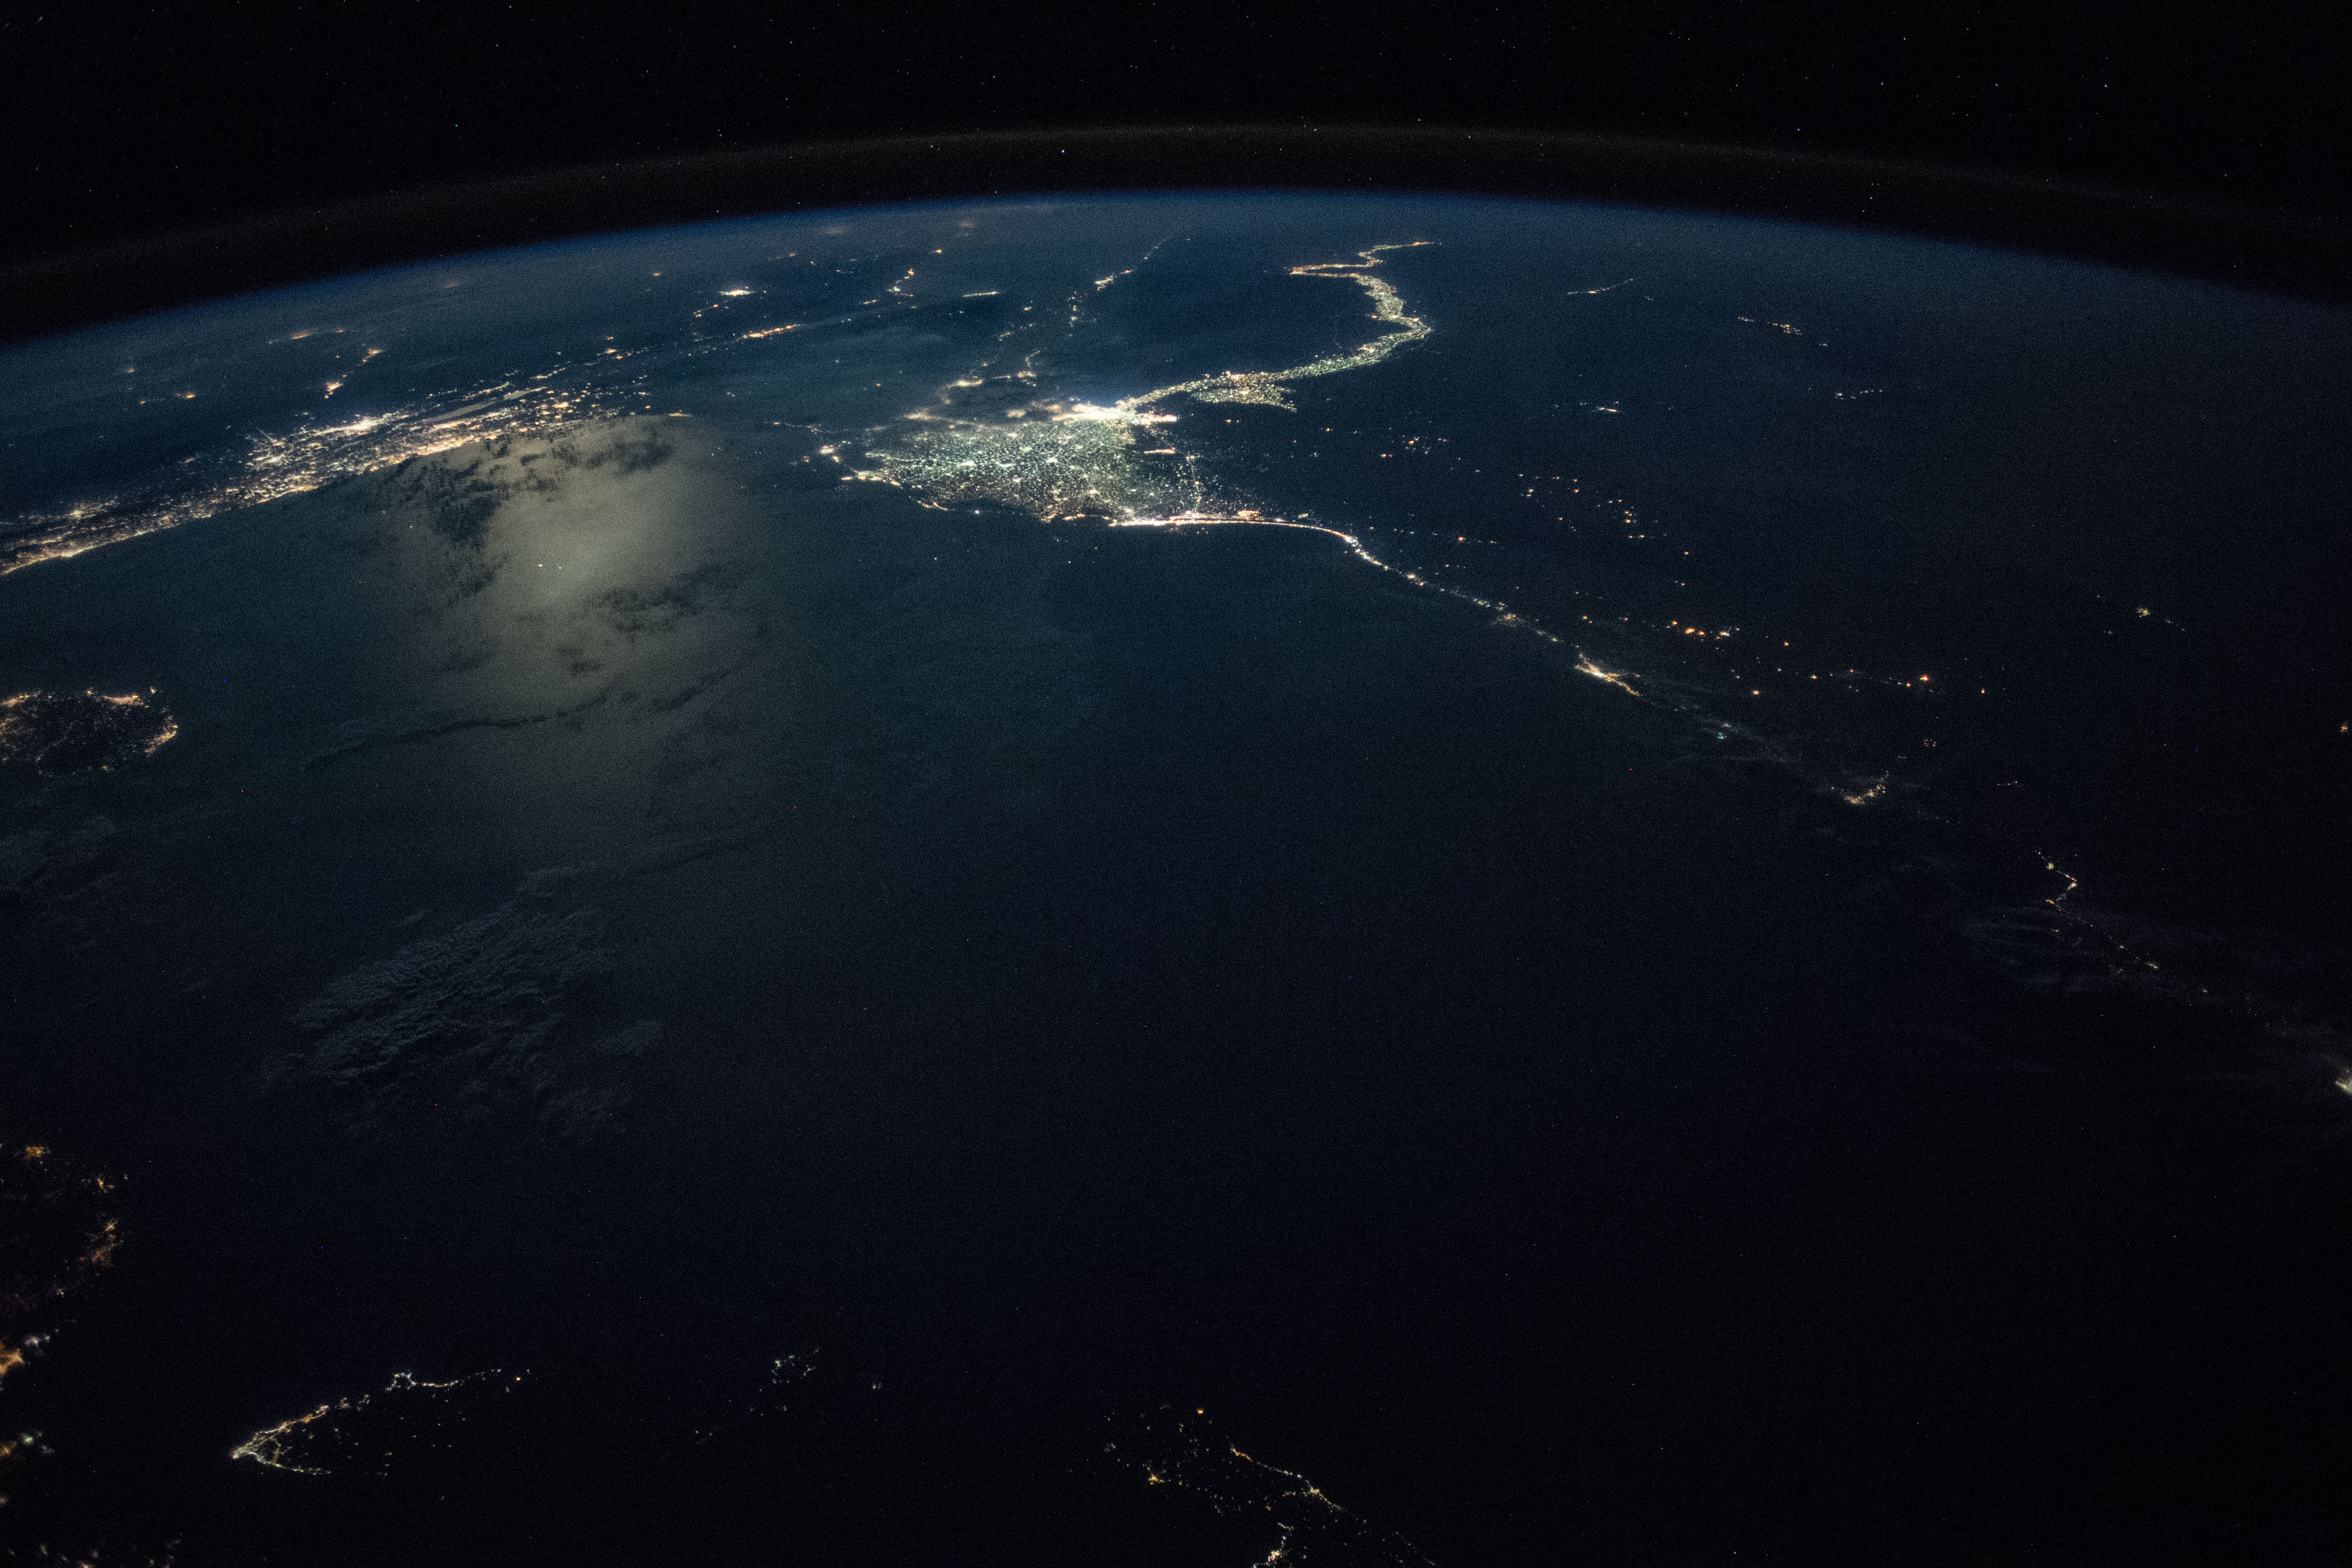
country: MEDITERRANEAN SEA
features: NILE RIVER, NILE DELTA, CAIRO CITY, ALEXANDRIA CITY, IDKU CITY, PORT SAID, GAZA STRIP, MEDITERRANEAN SEA, CYPRUS, ISLAND OF RHODES, KARPATHOS ISLAND, CRETE ISLAND, NIGHT, EARTH LIMB
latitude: 32.9
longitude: 28.6
